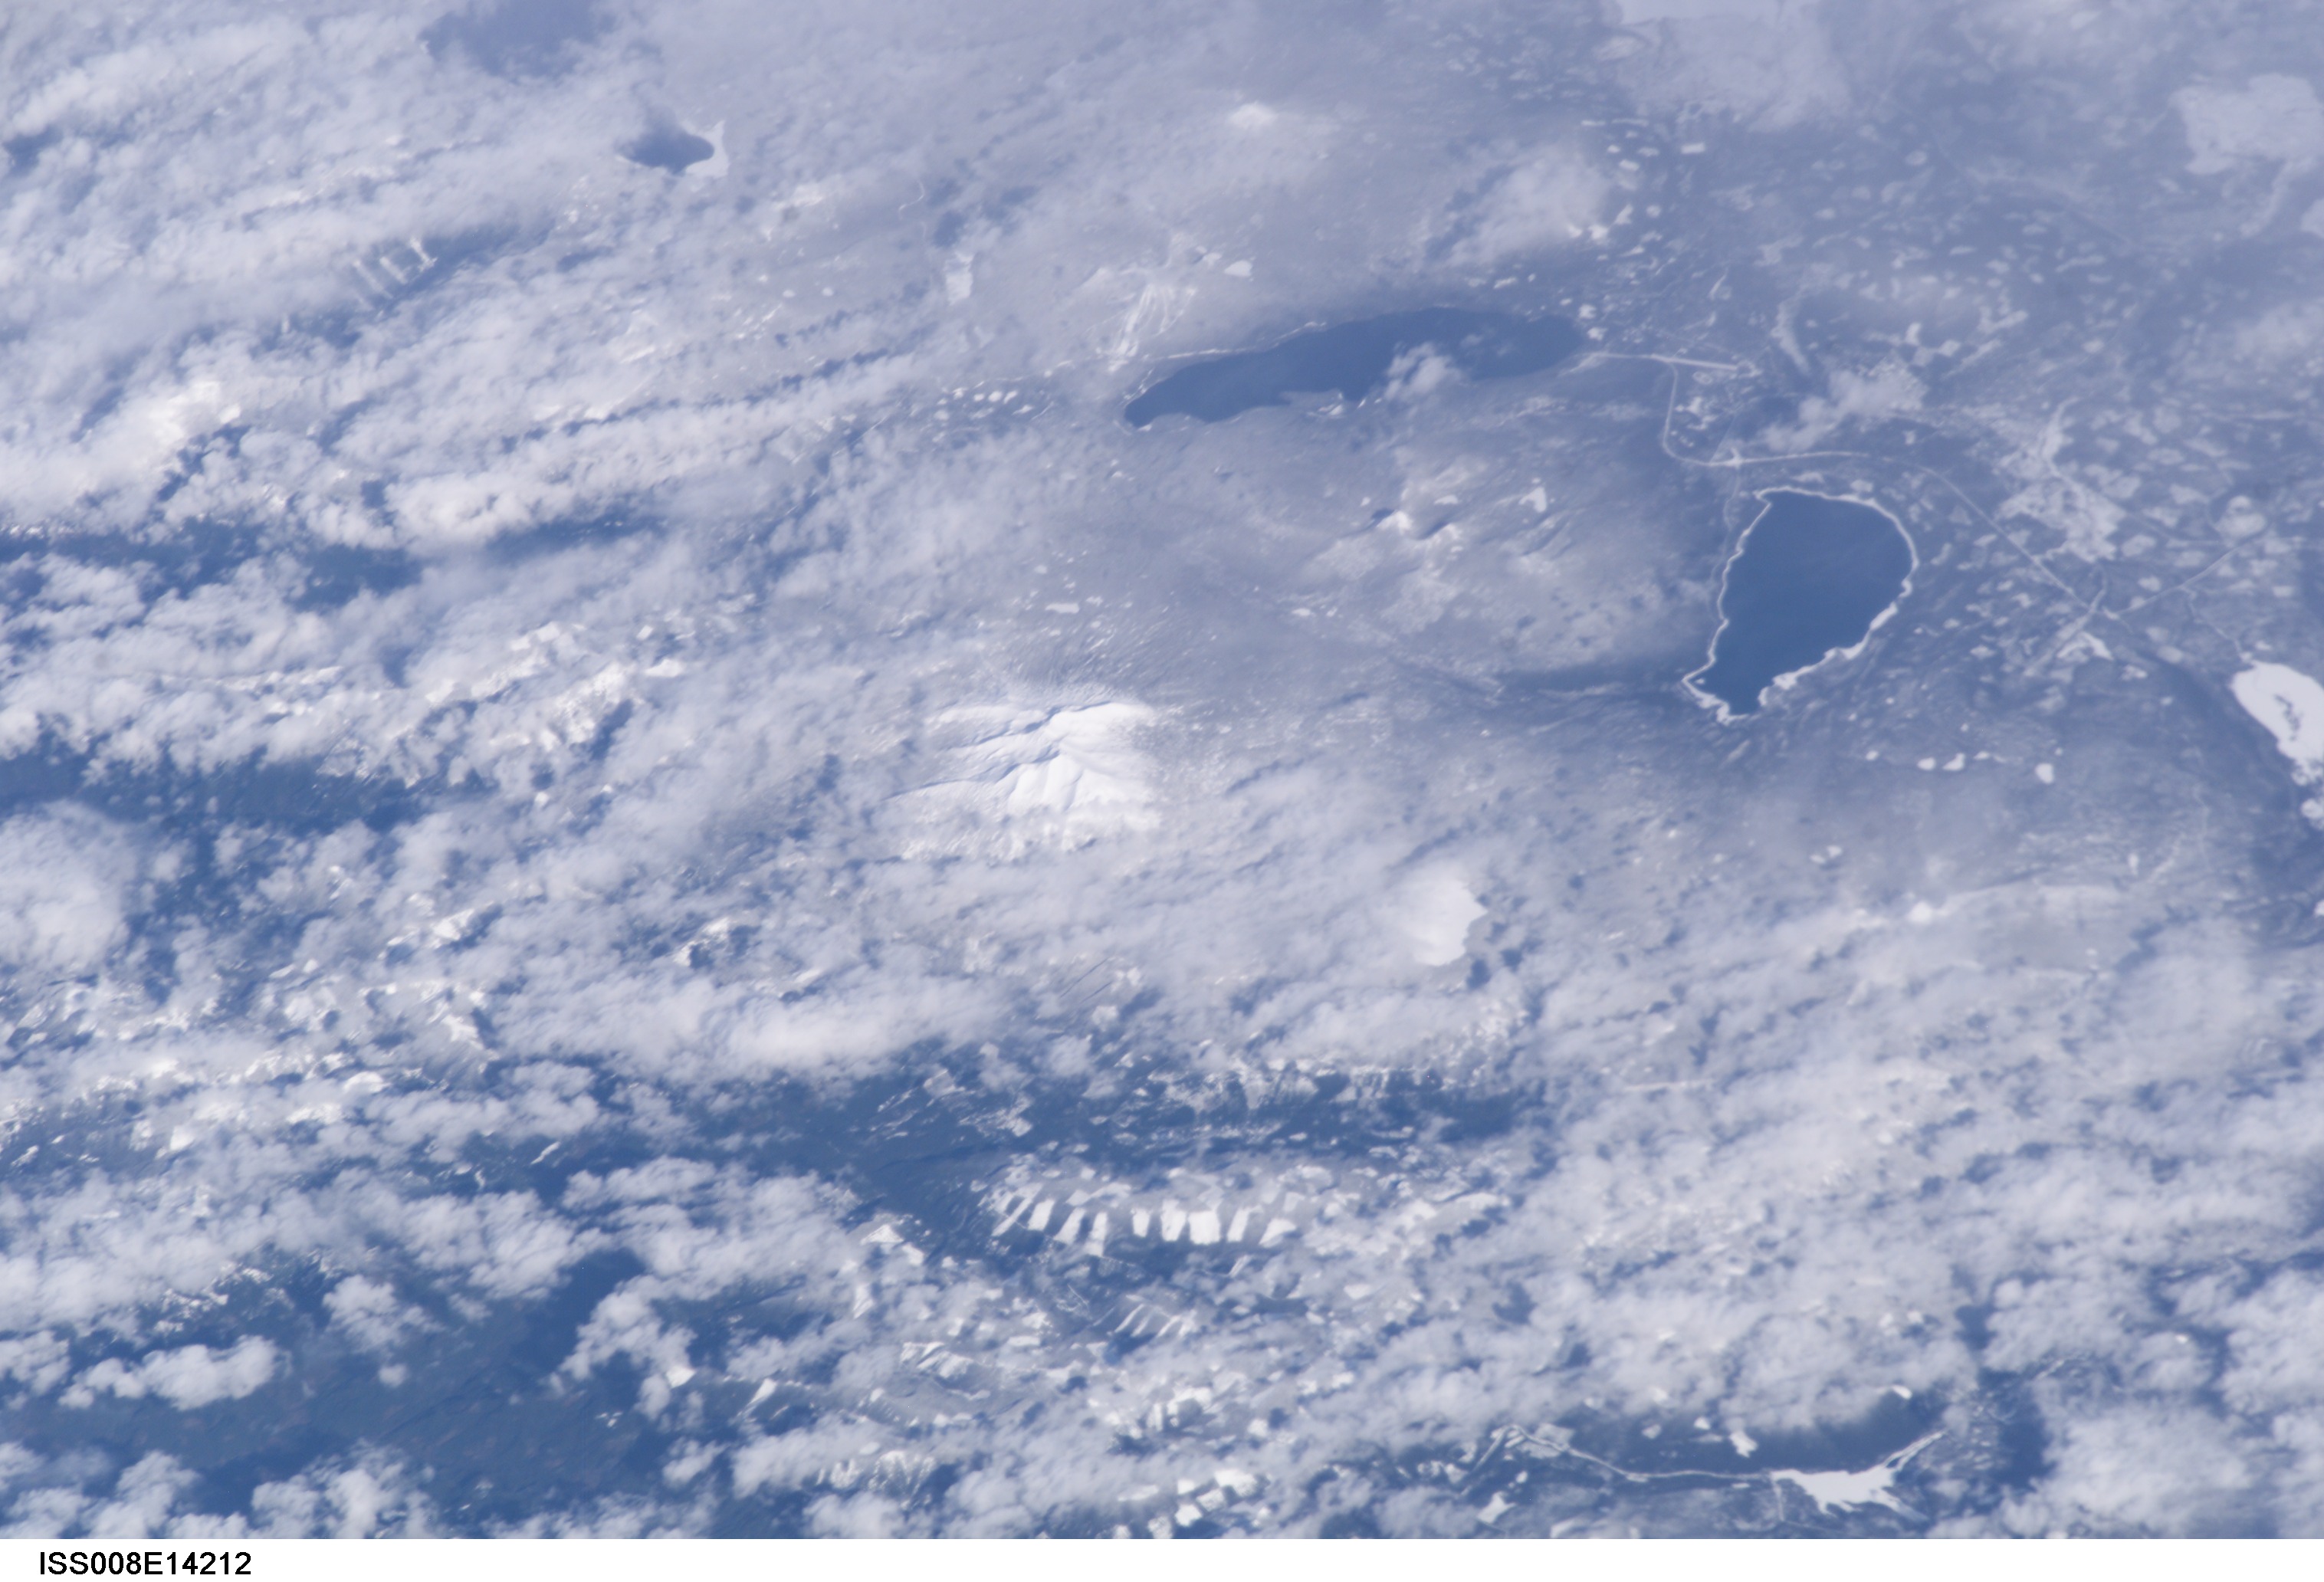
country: USA-OREGON
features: L.
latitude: 43.5
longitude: -122.1
